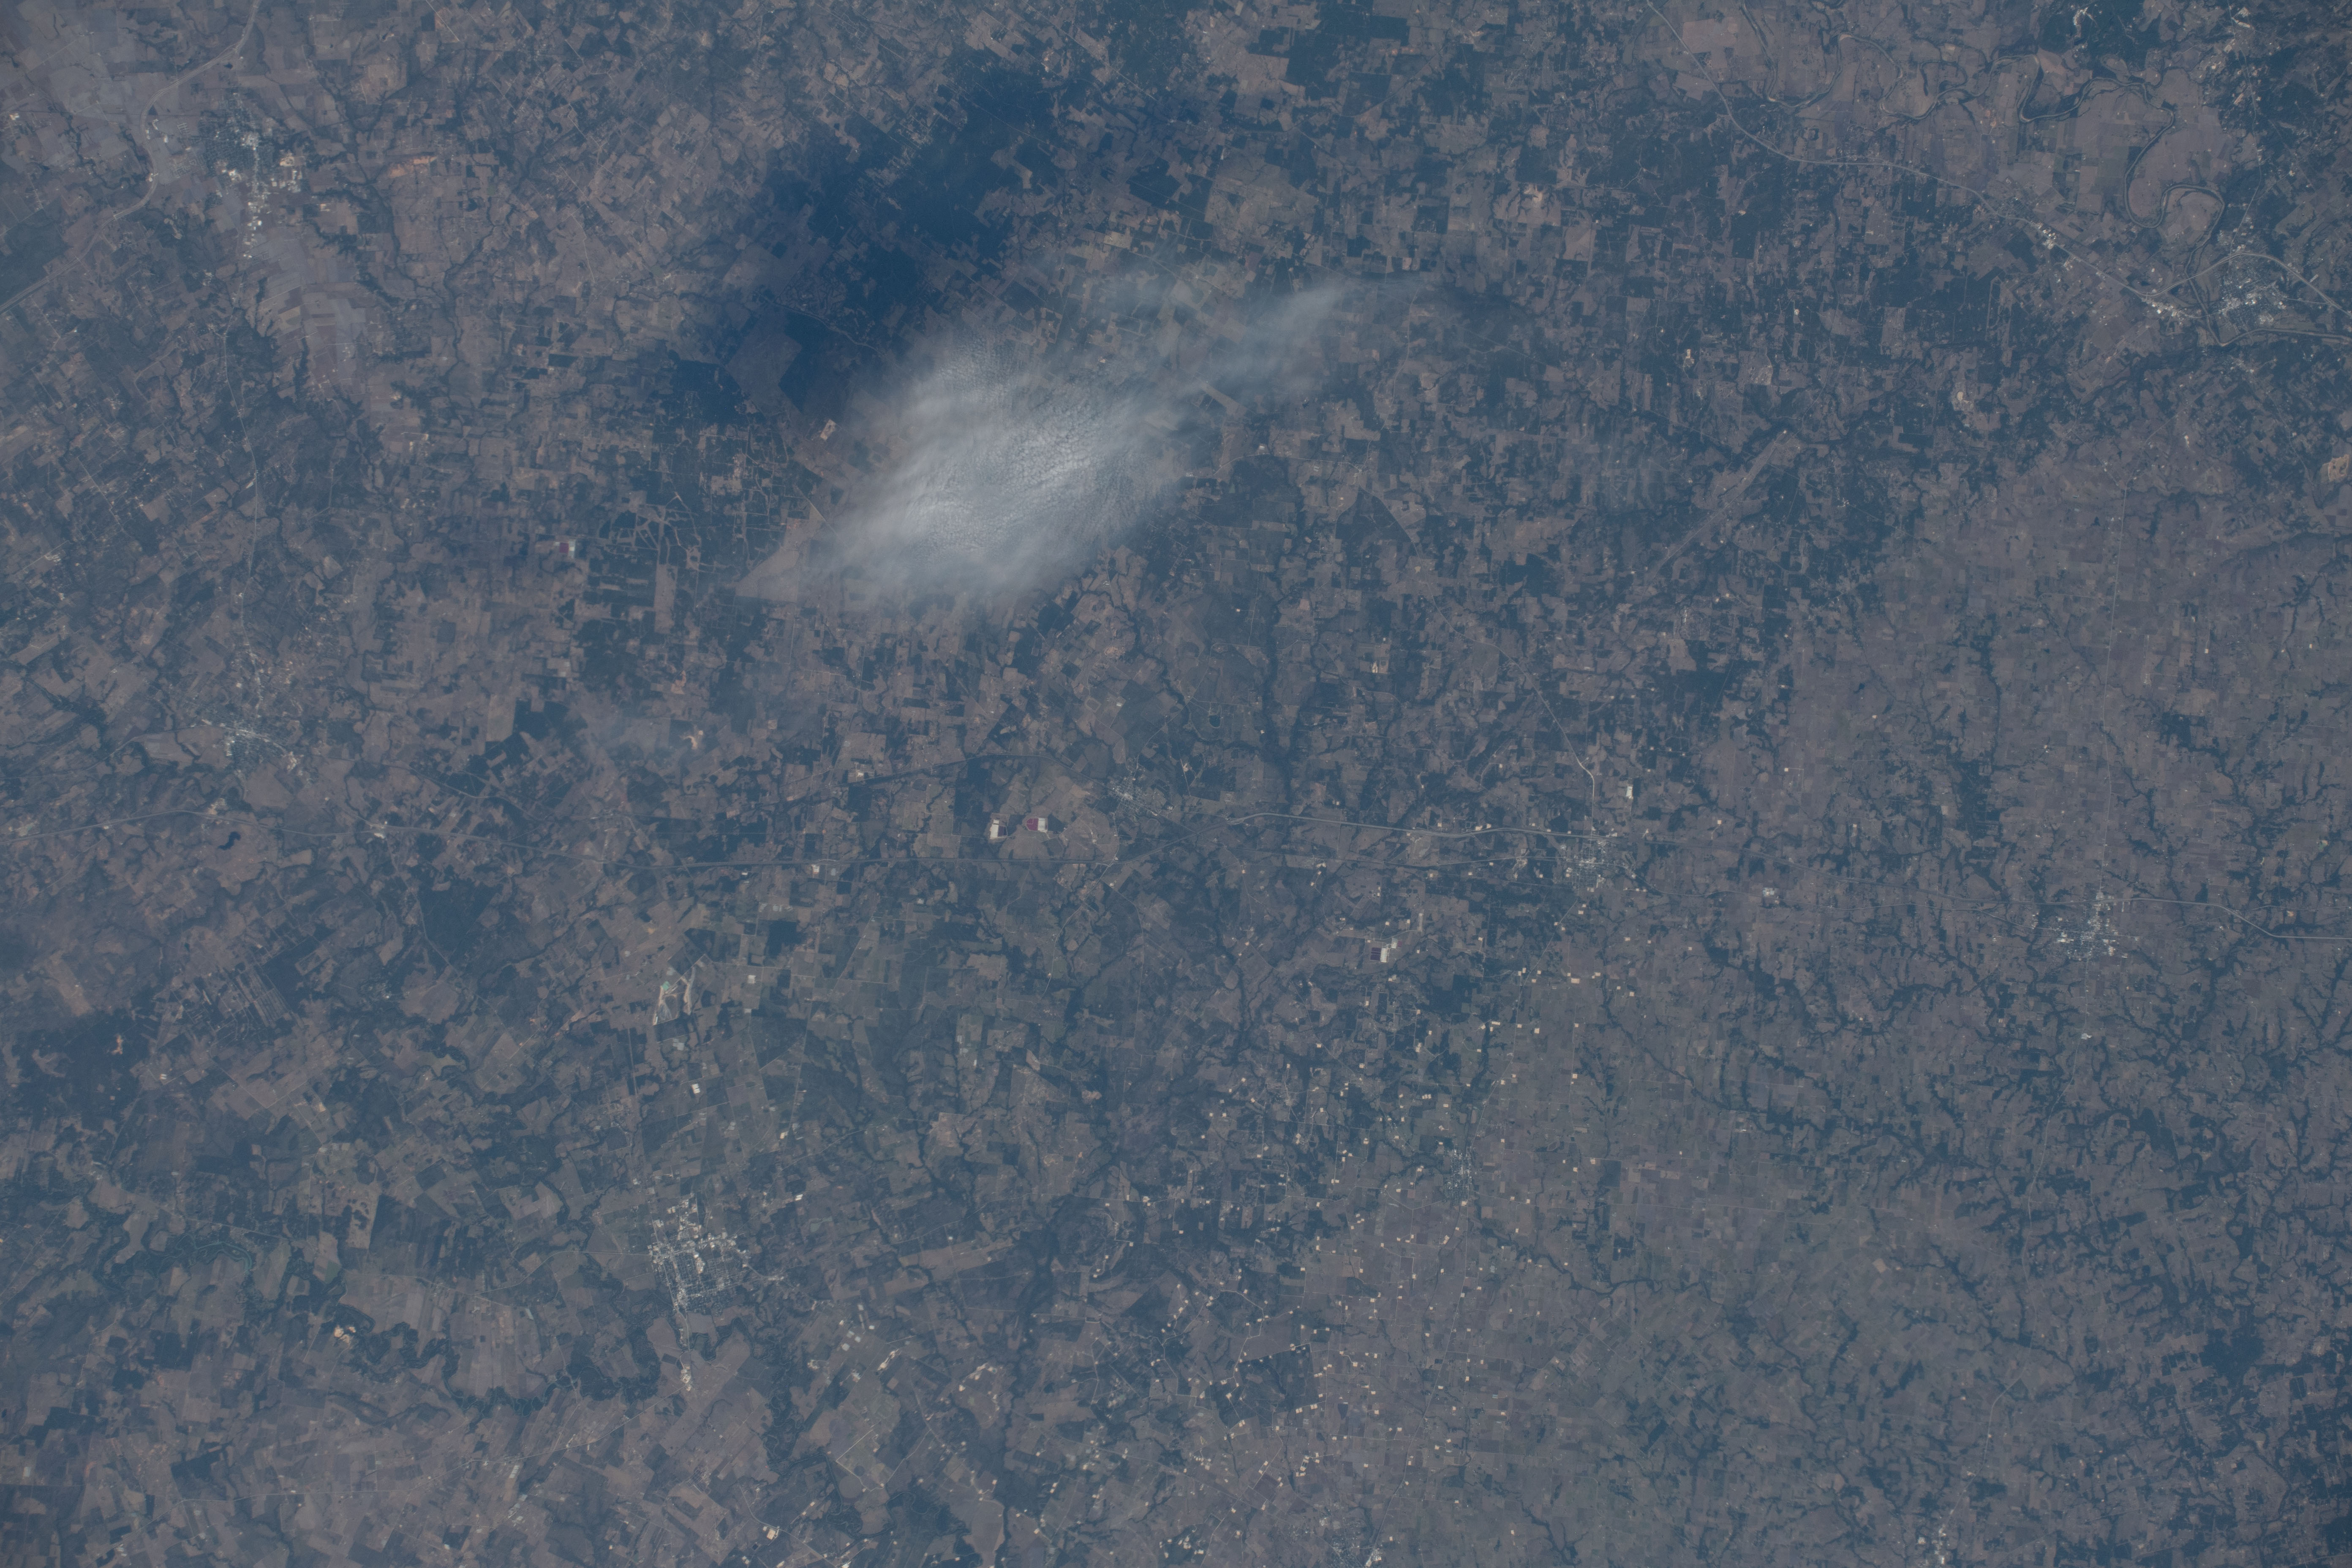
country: USA-TEXAS
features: NOT SPECIFIED, AGRICULTRAL FIELDS
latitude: 29.7
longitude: -97.3
